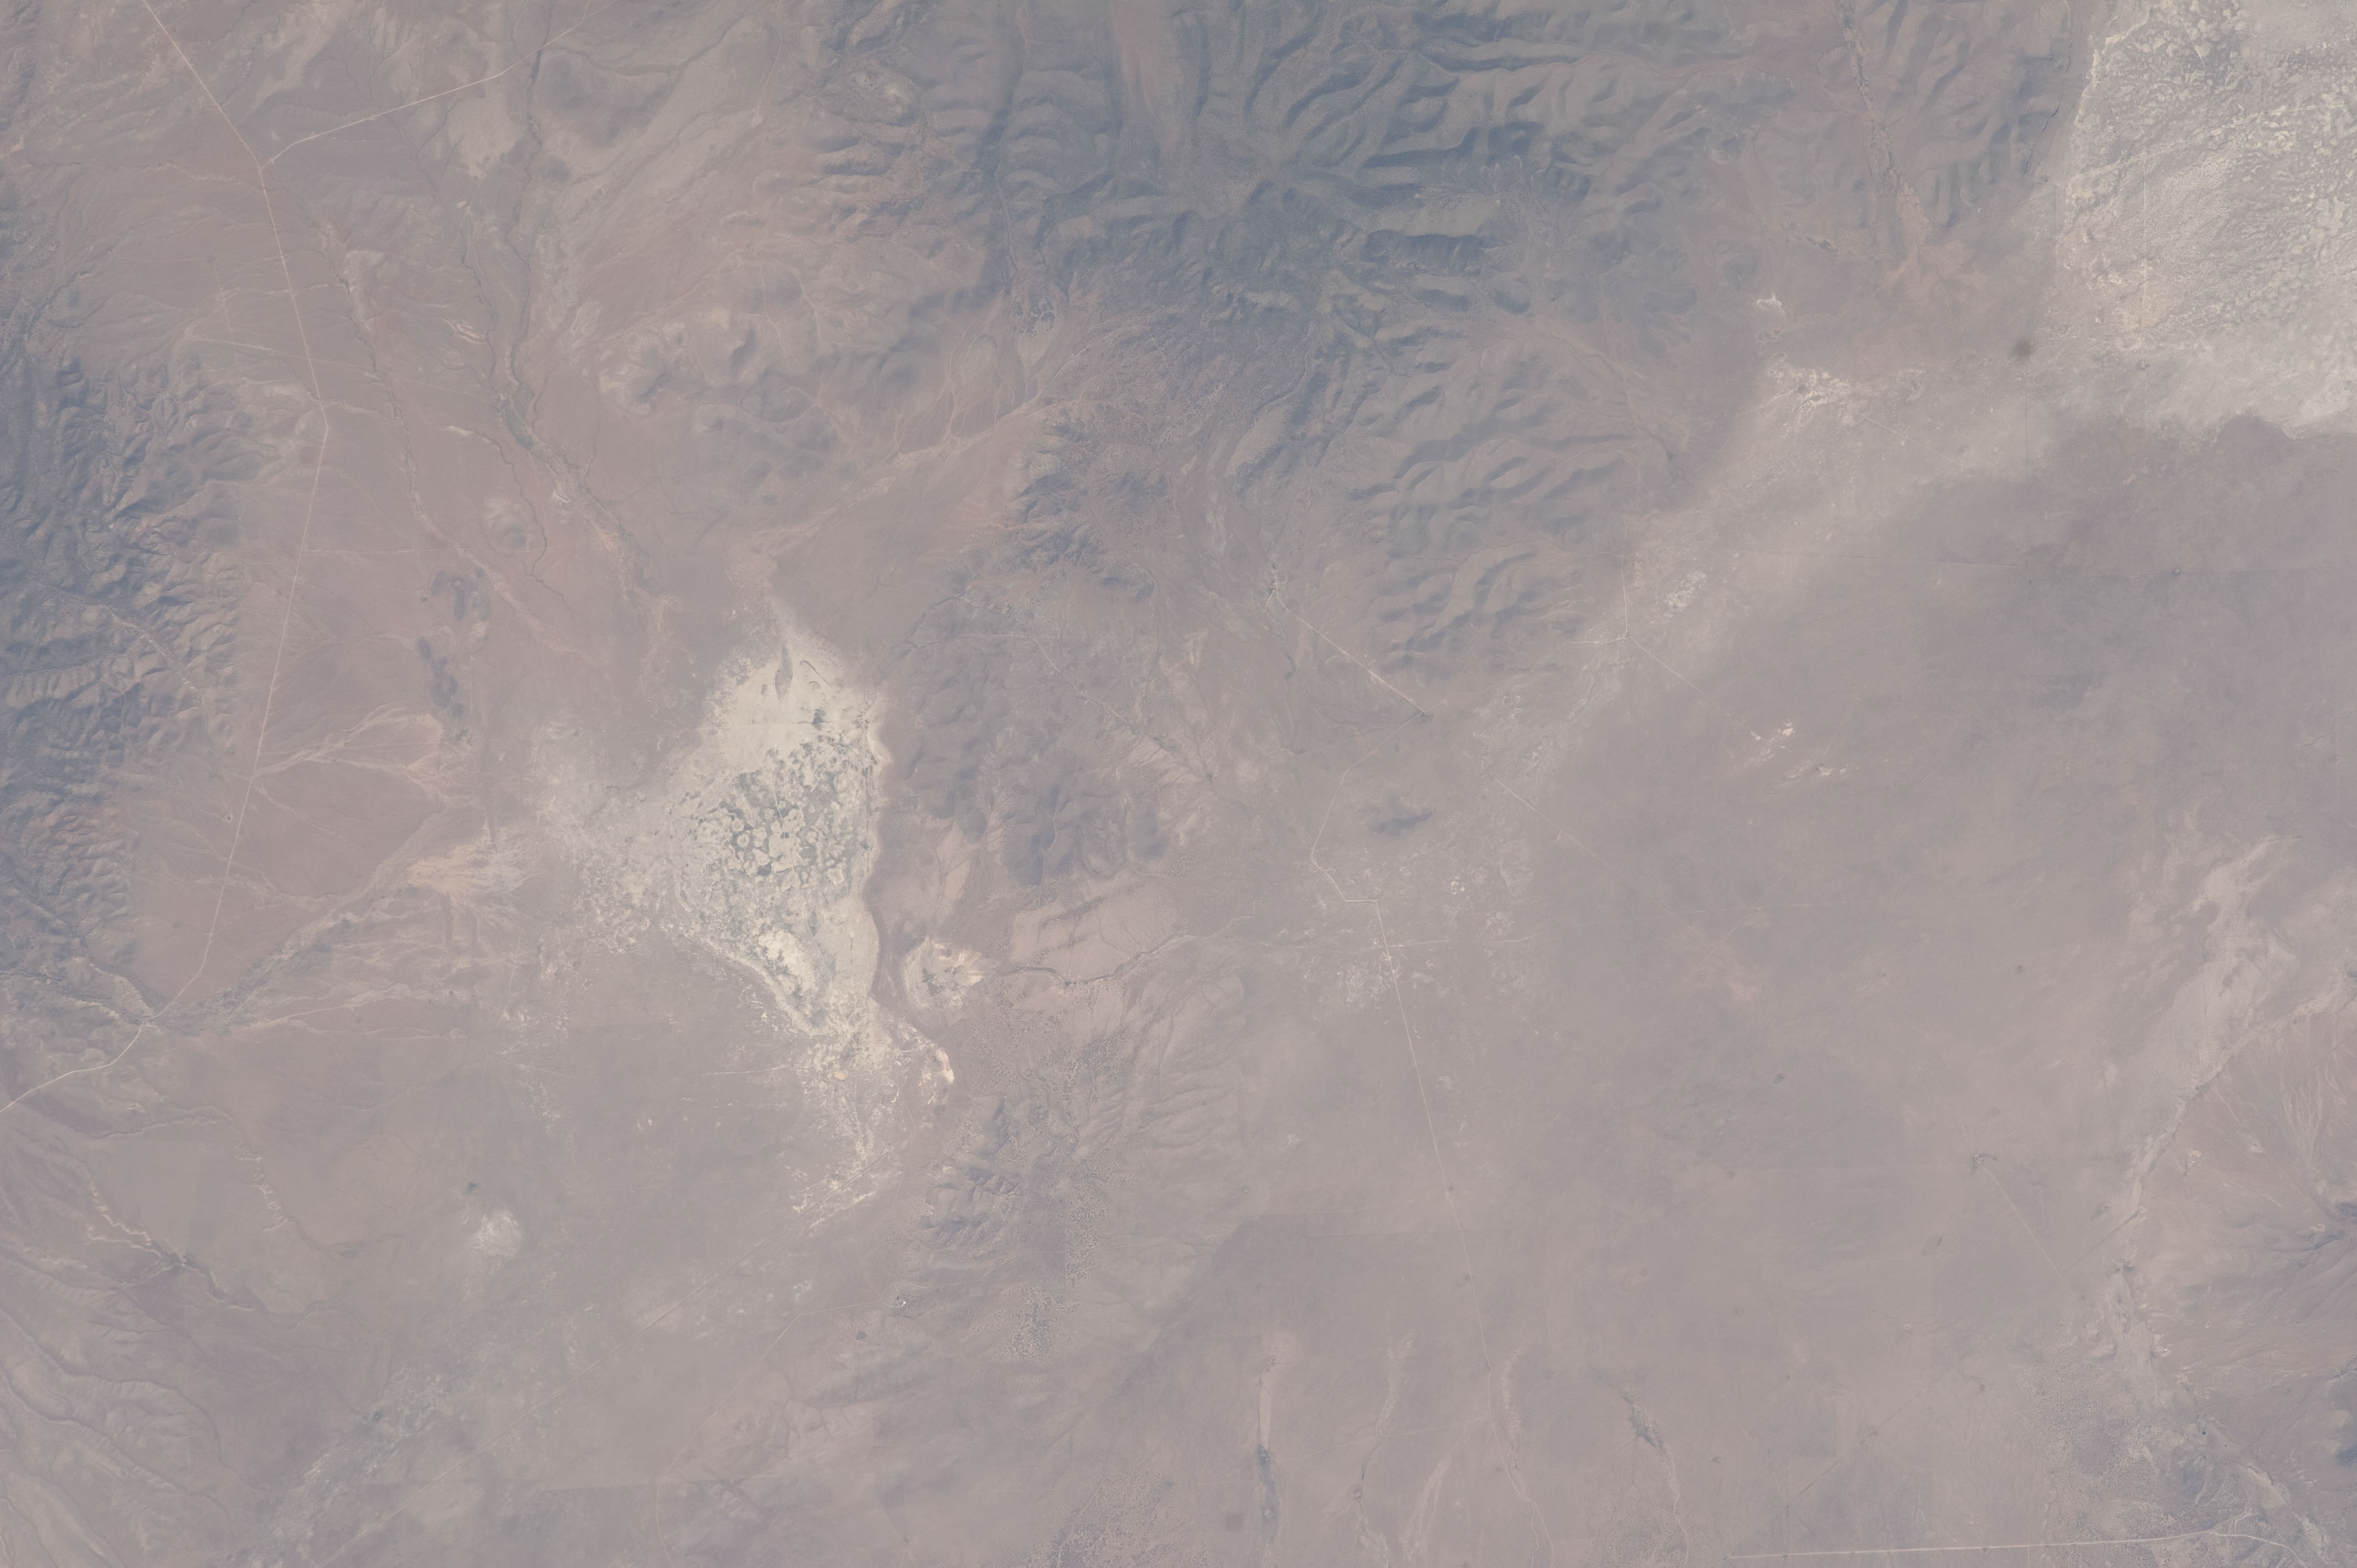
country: USA-NEW MEXICO
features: PLAINS OF ST AUGUSTINE, SALT PAN, LUERA MTS.
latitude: 33.9
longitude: -108.0
